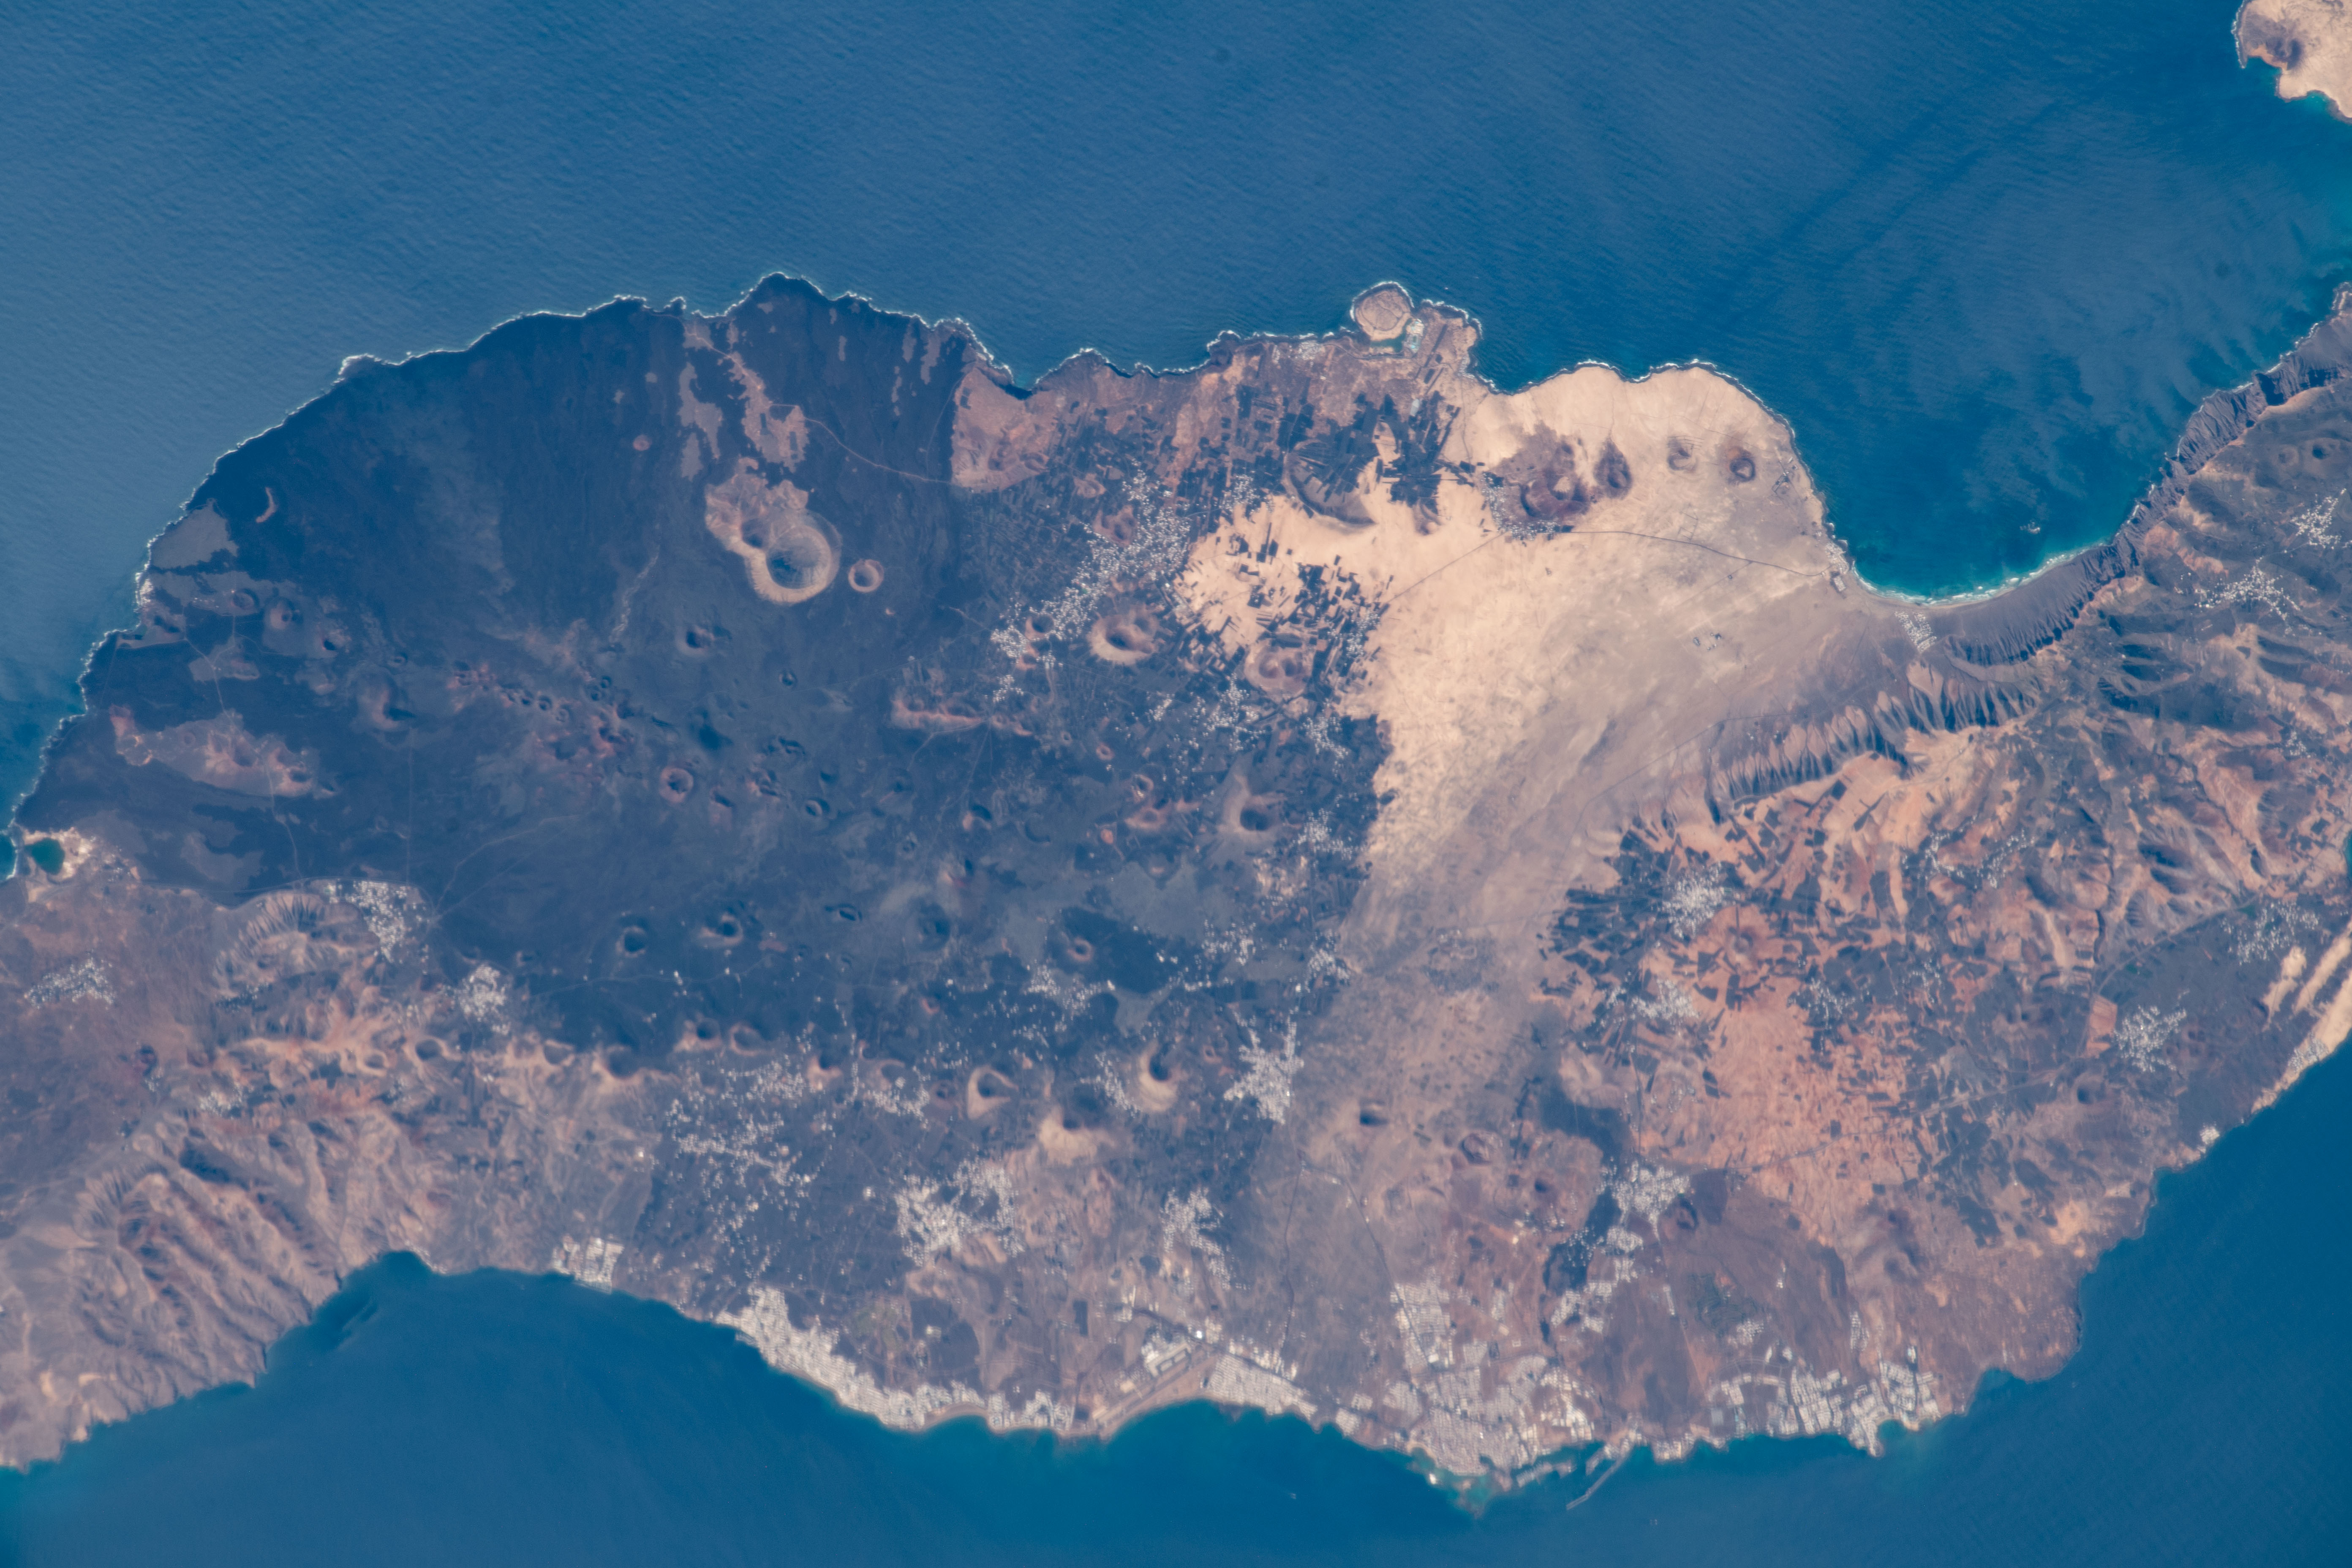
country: CANARY ISLANDS
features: LANZAROTE, LA VEGUETA
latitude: 29.0
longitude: -13.7
